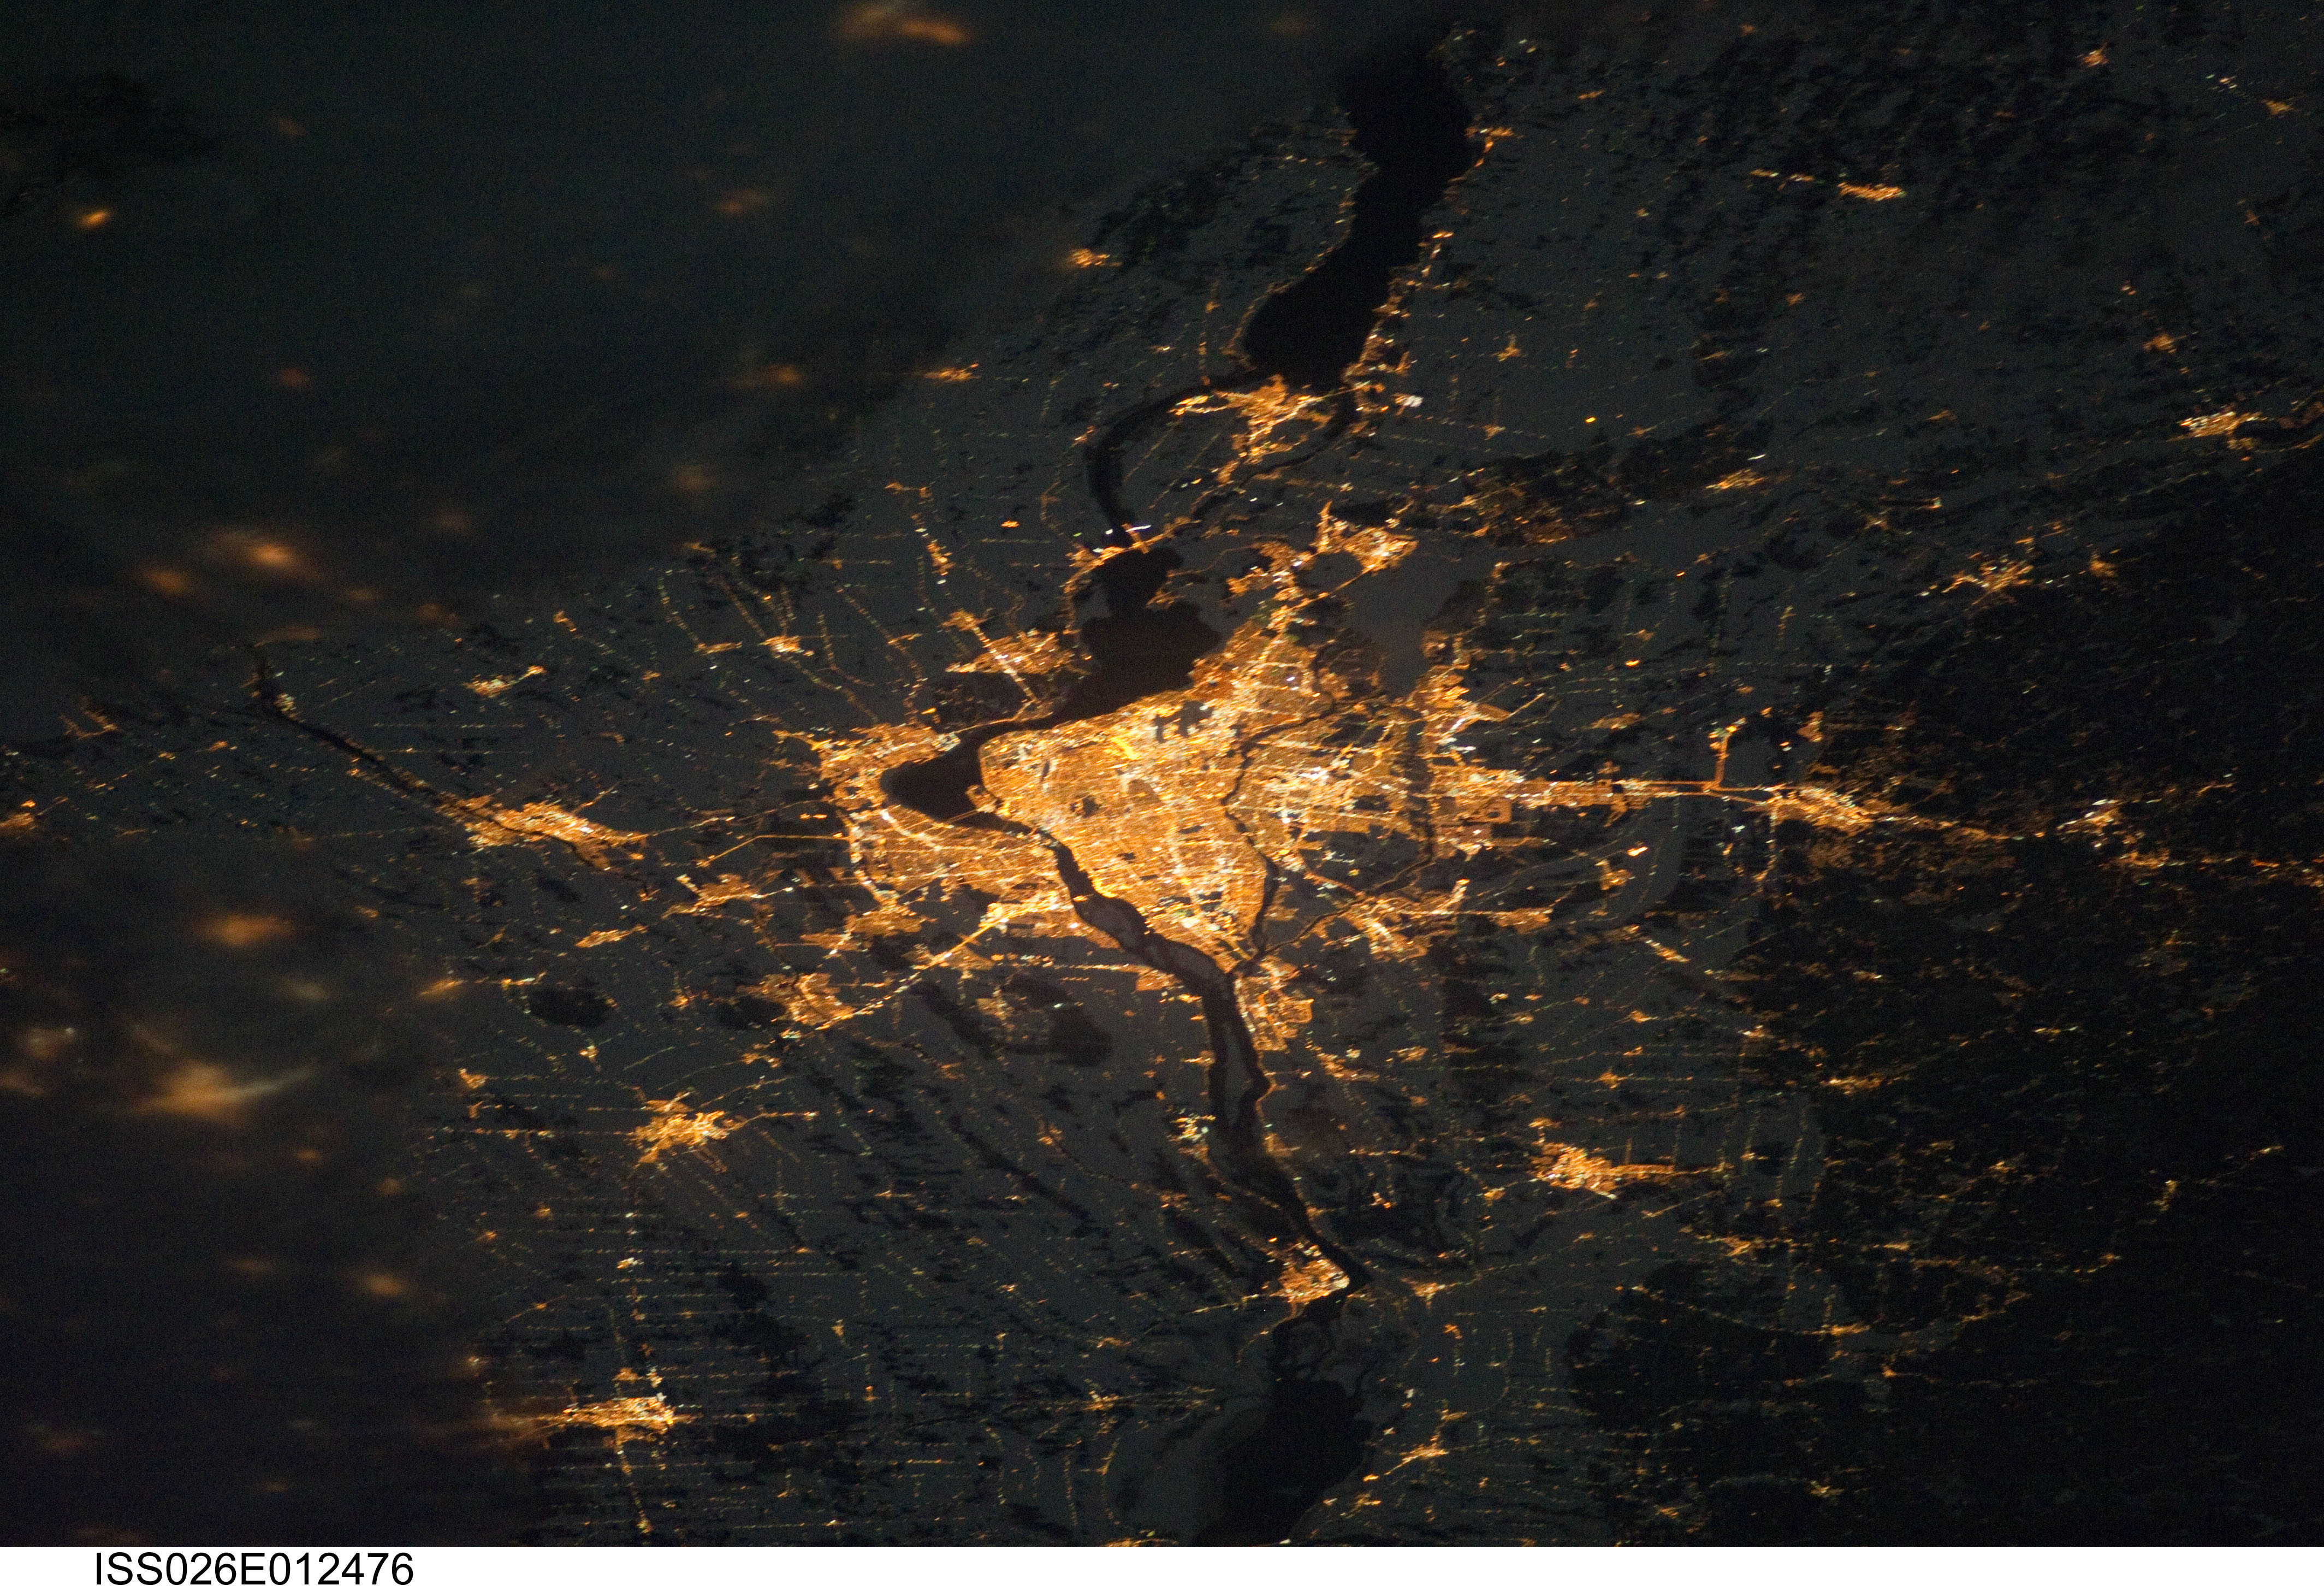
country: CANADA-Q
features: MONTREAL AT NIGHT
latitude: 45.5
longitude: -73.7
